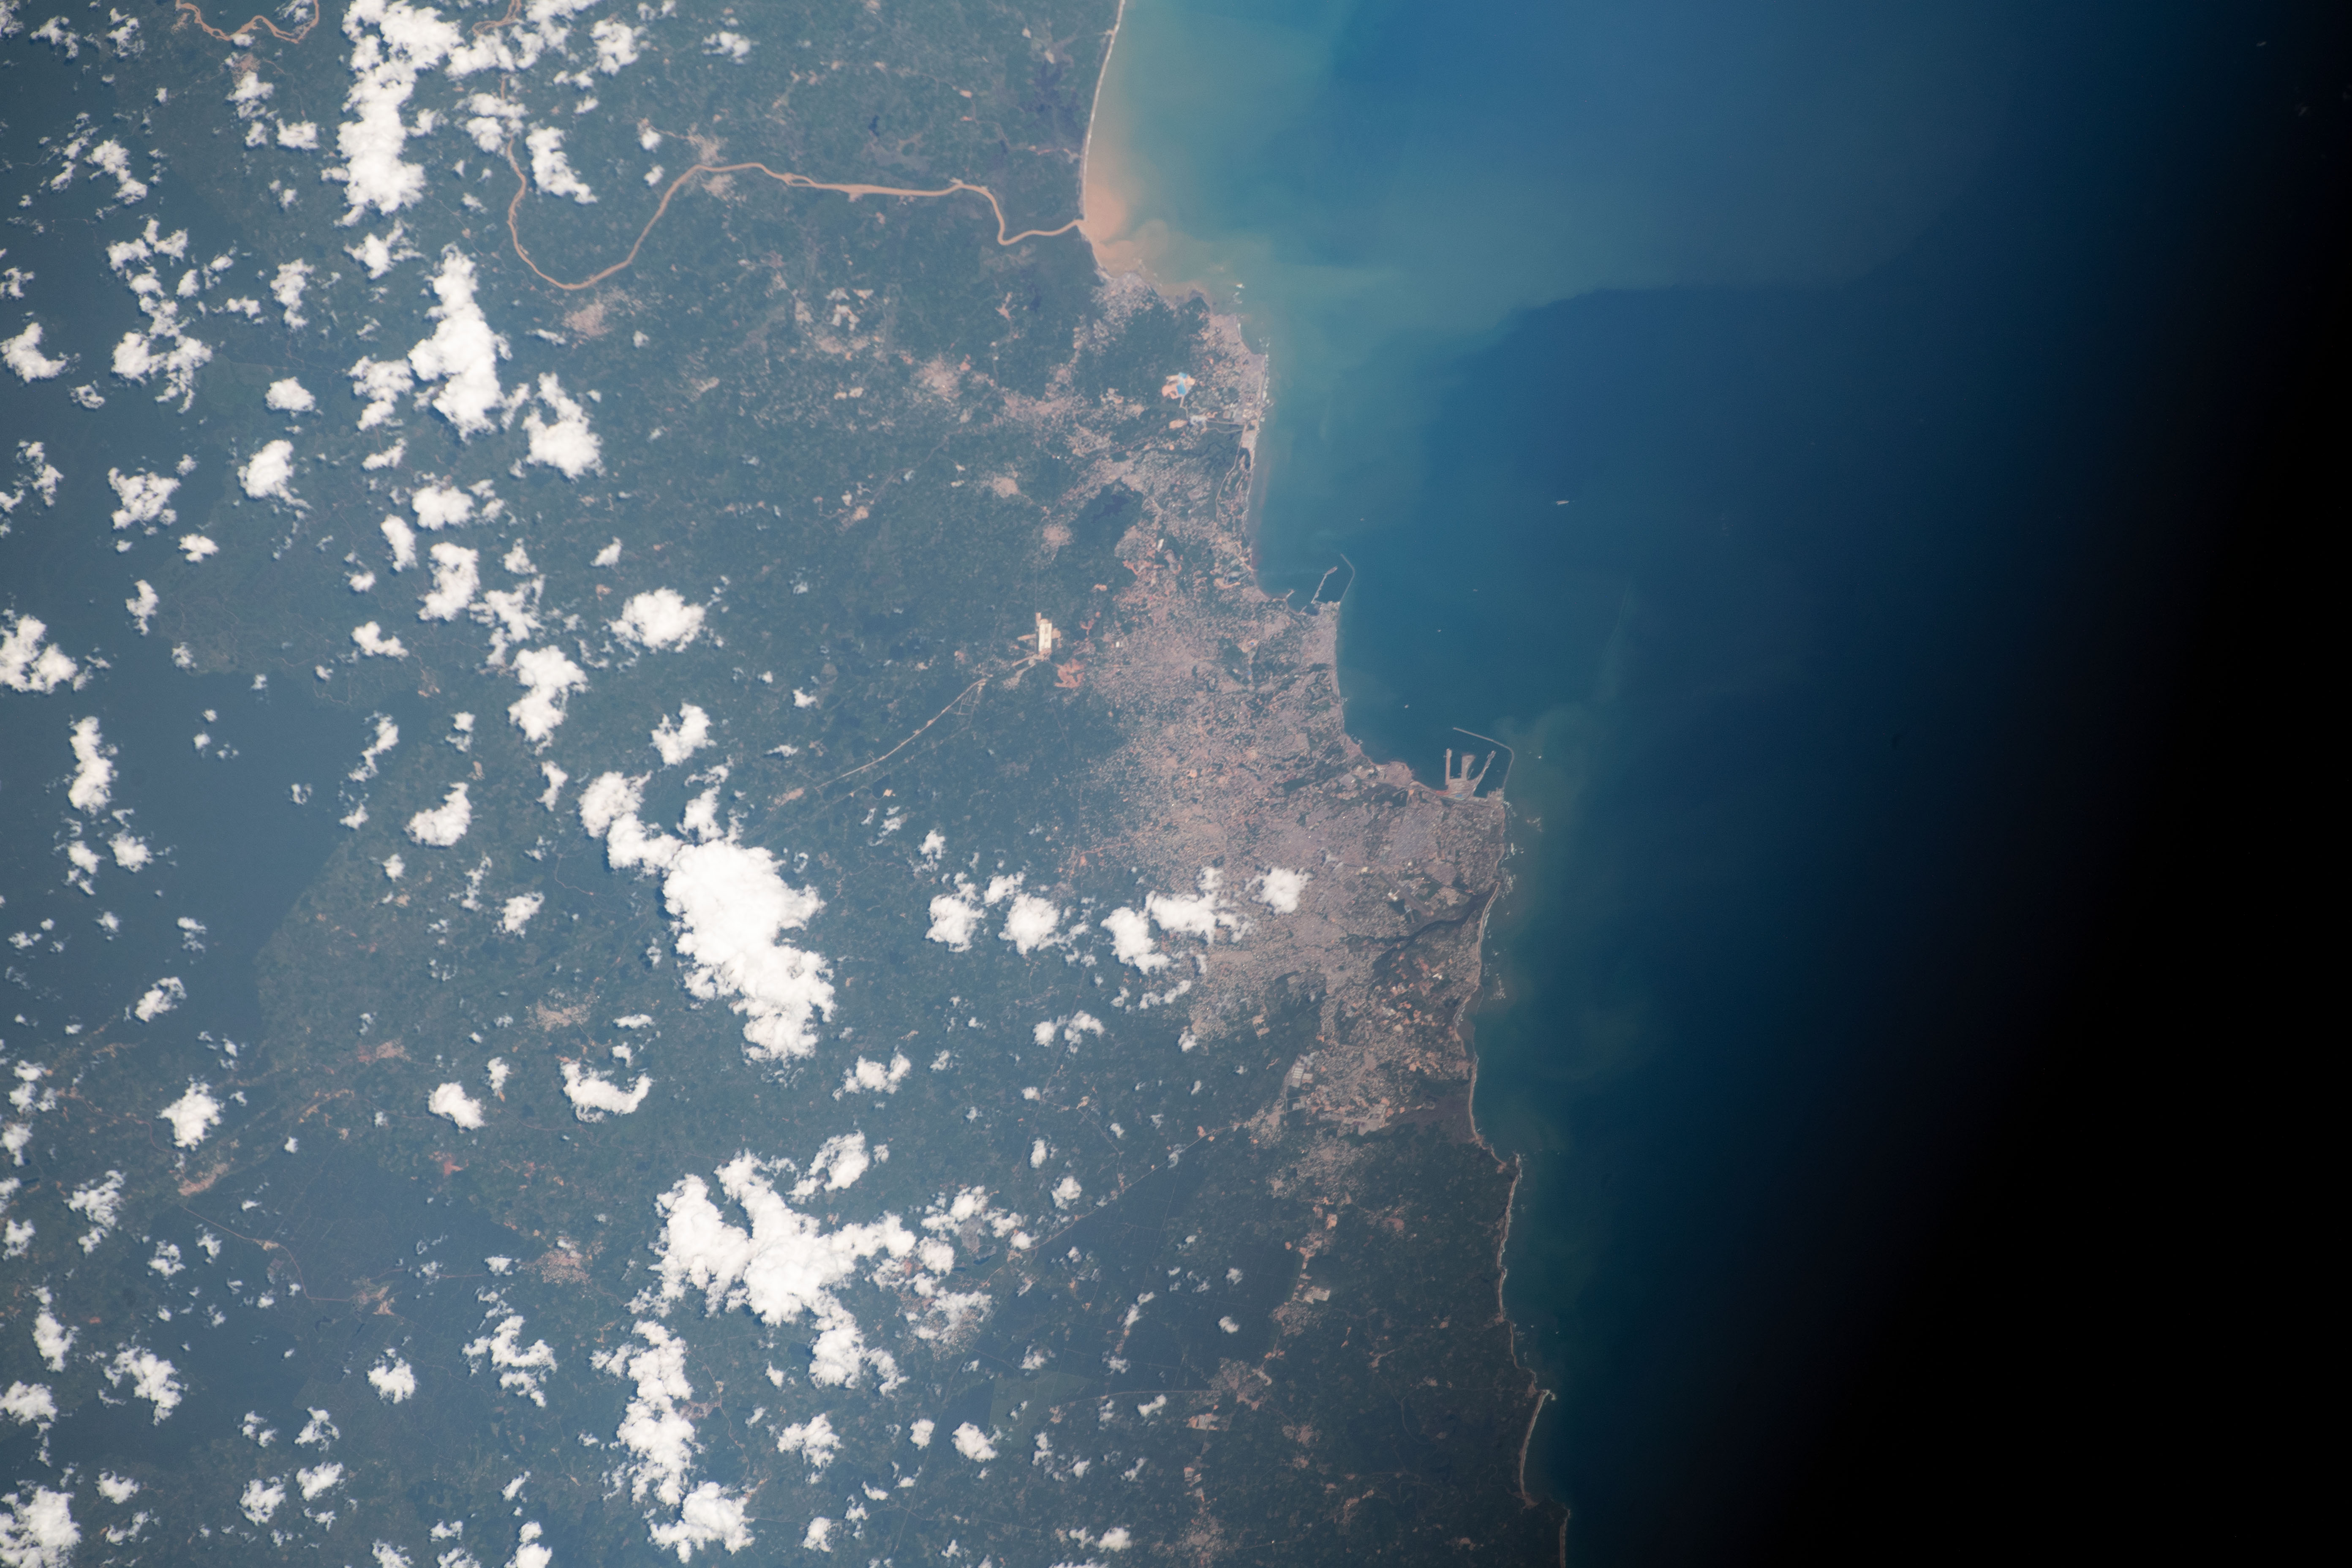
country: GHANA
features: TAKORADI
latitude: 4.9
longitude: -1.8
